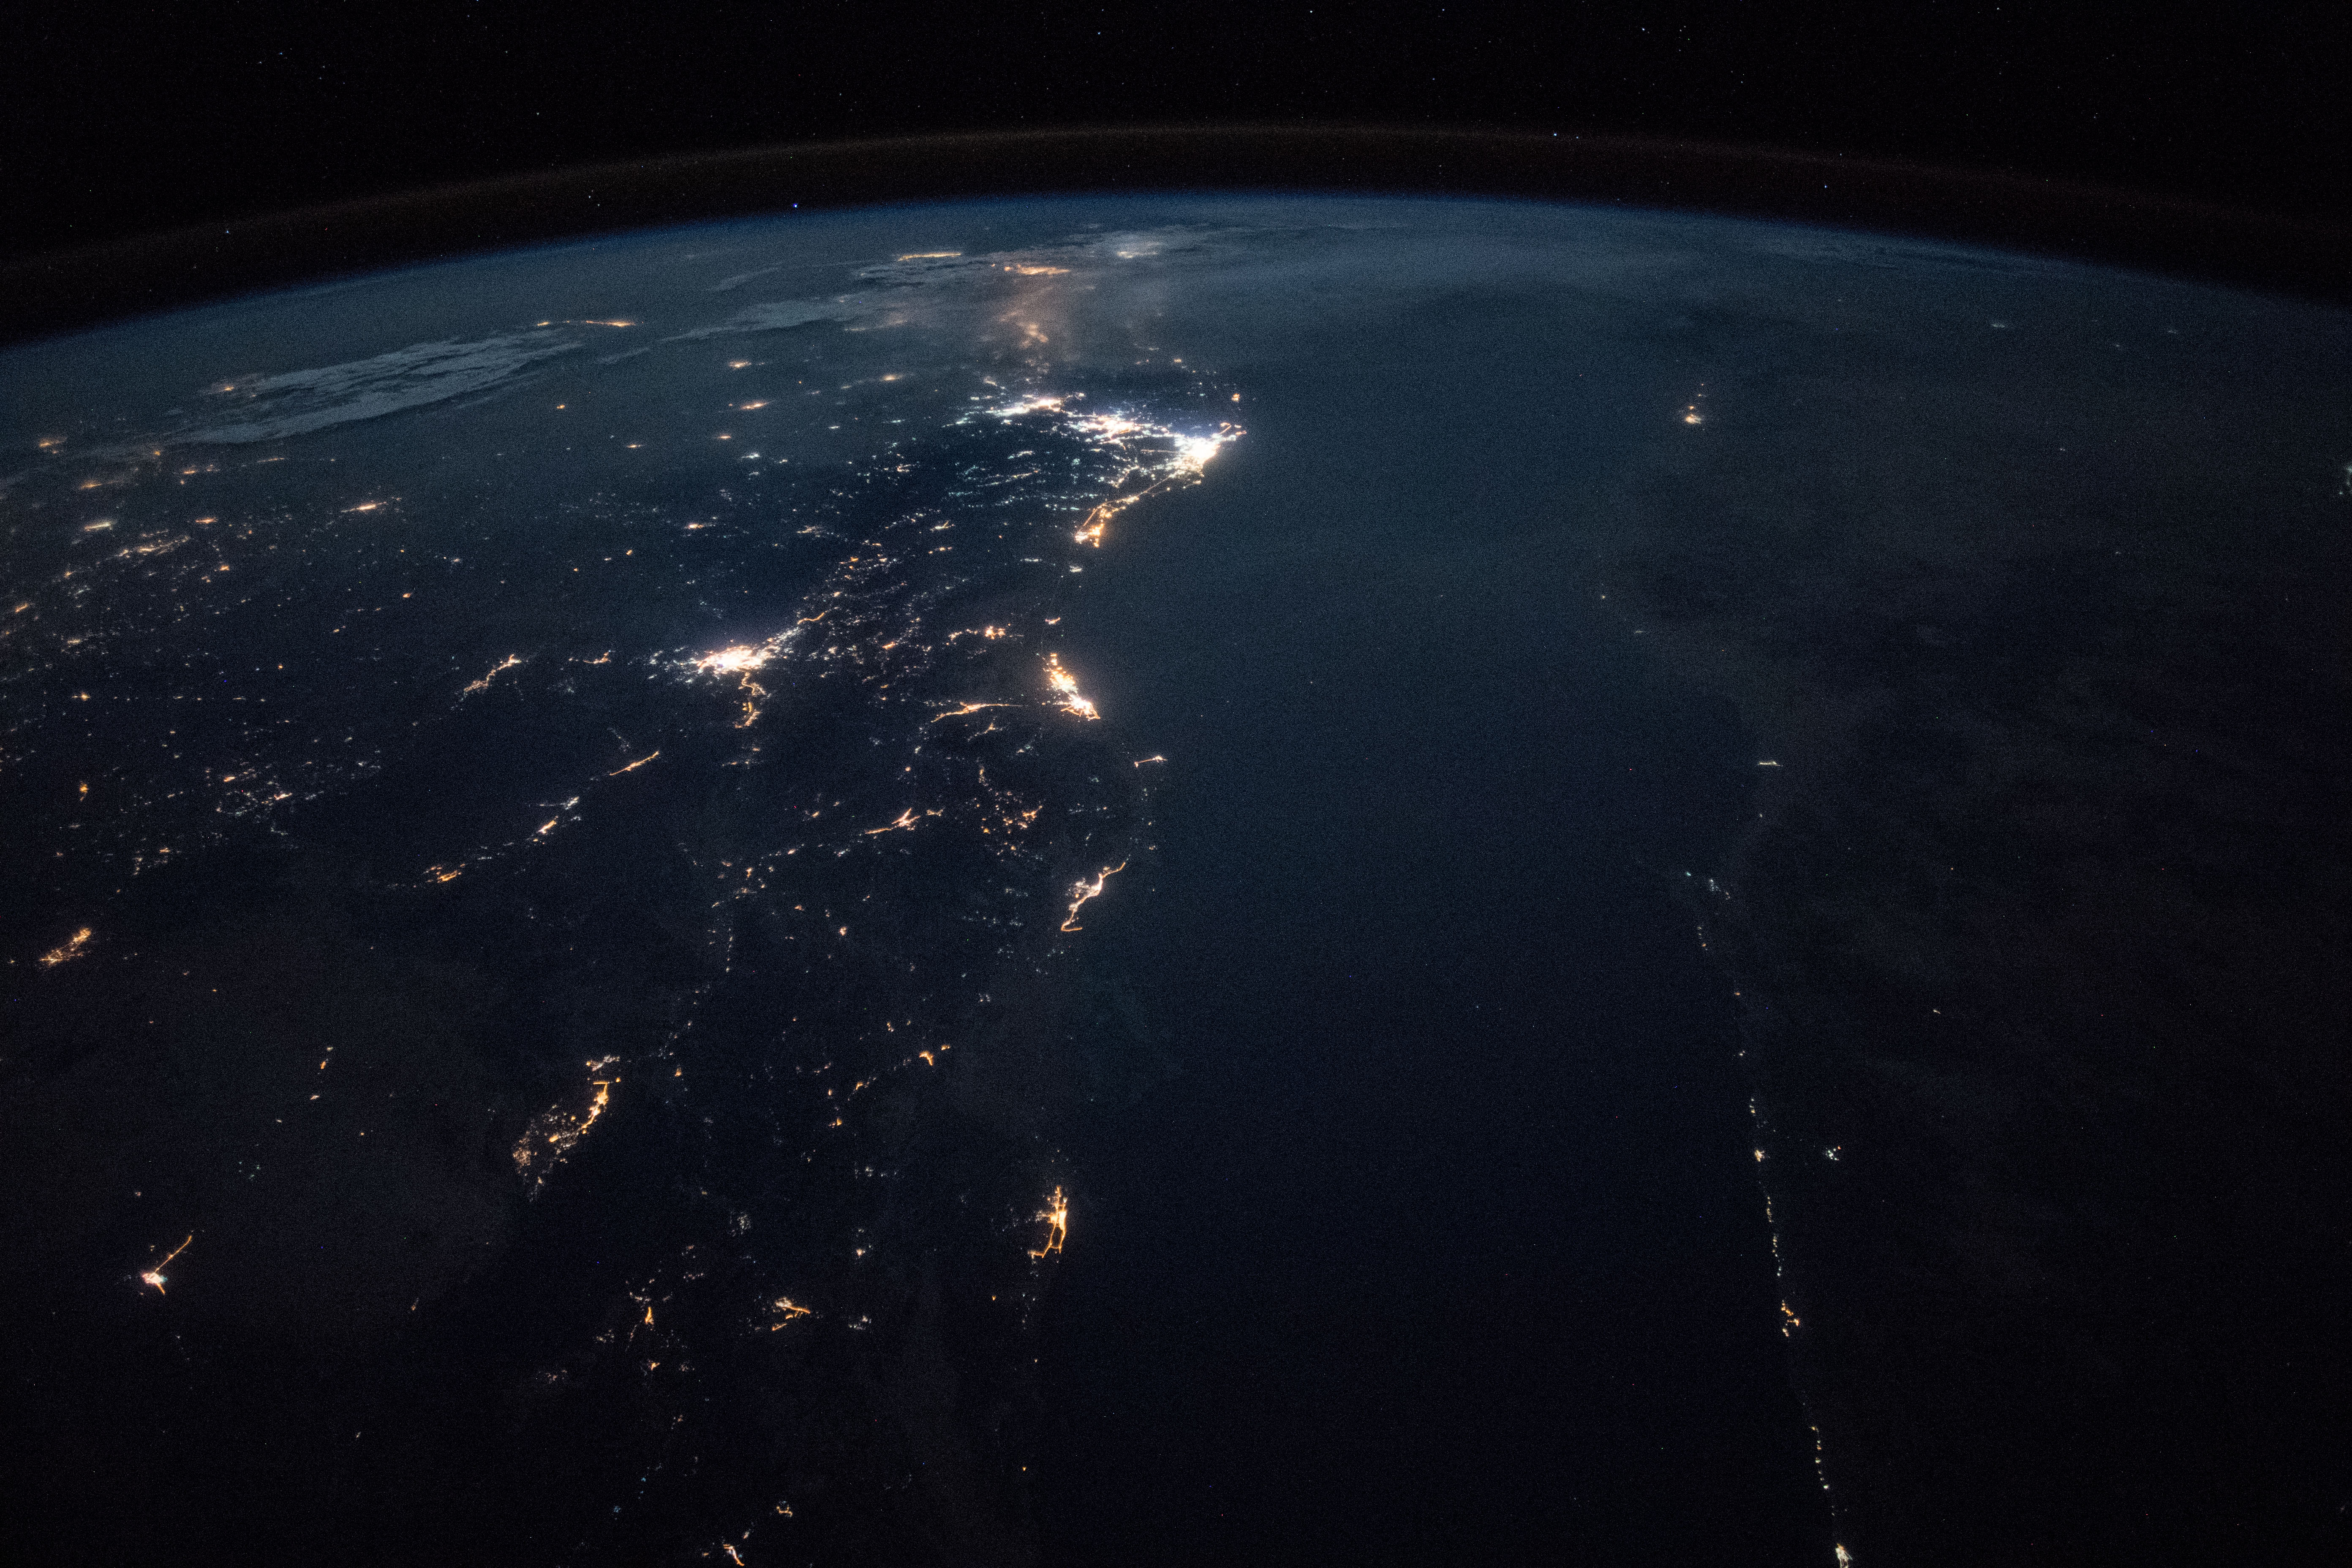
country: SAUDI ARABIA
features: HEJAZ MOUNTAINS, RED SEA, EASTERN DESERT, AL WAJH CITY, JEDDAH CITY, YANBU CITY, NIGHT, EARTH LIMB
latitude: 25.6
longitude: 36.6
